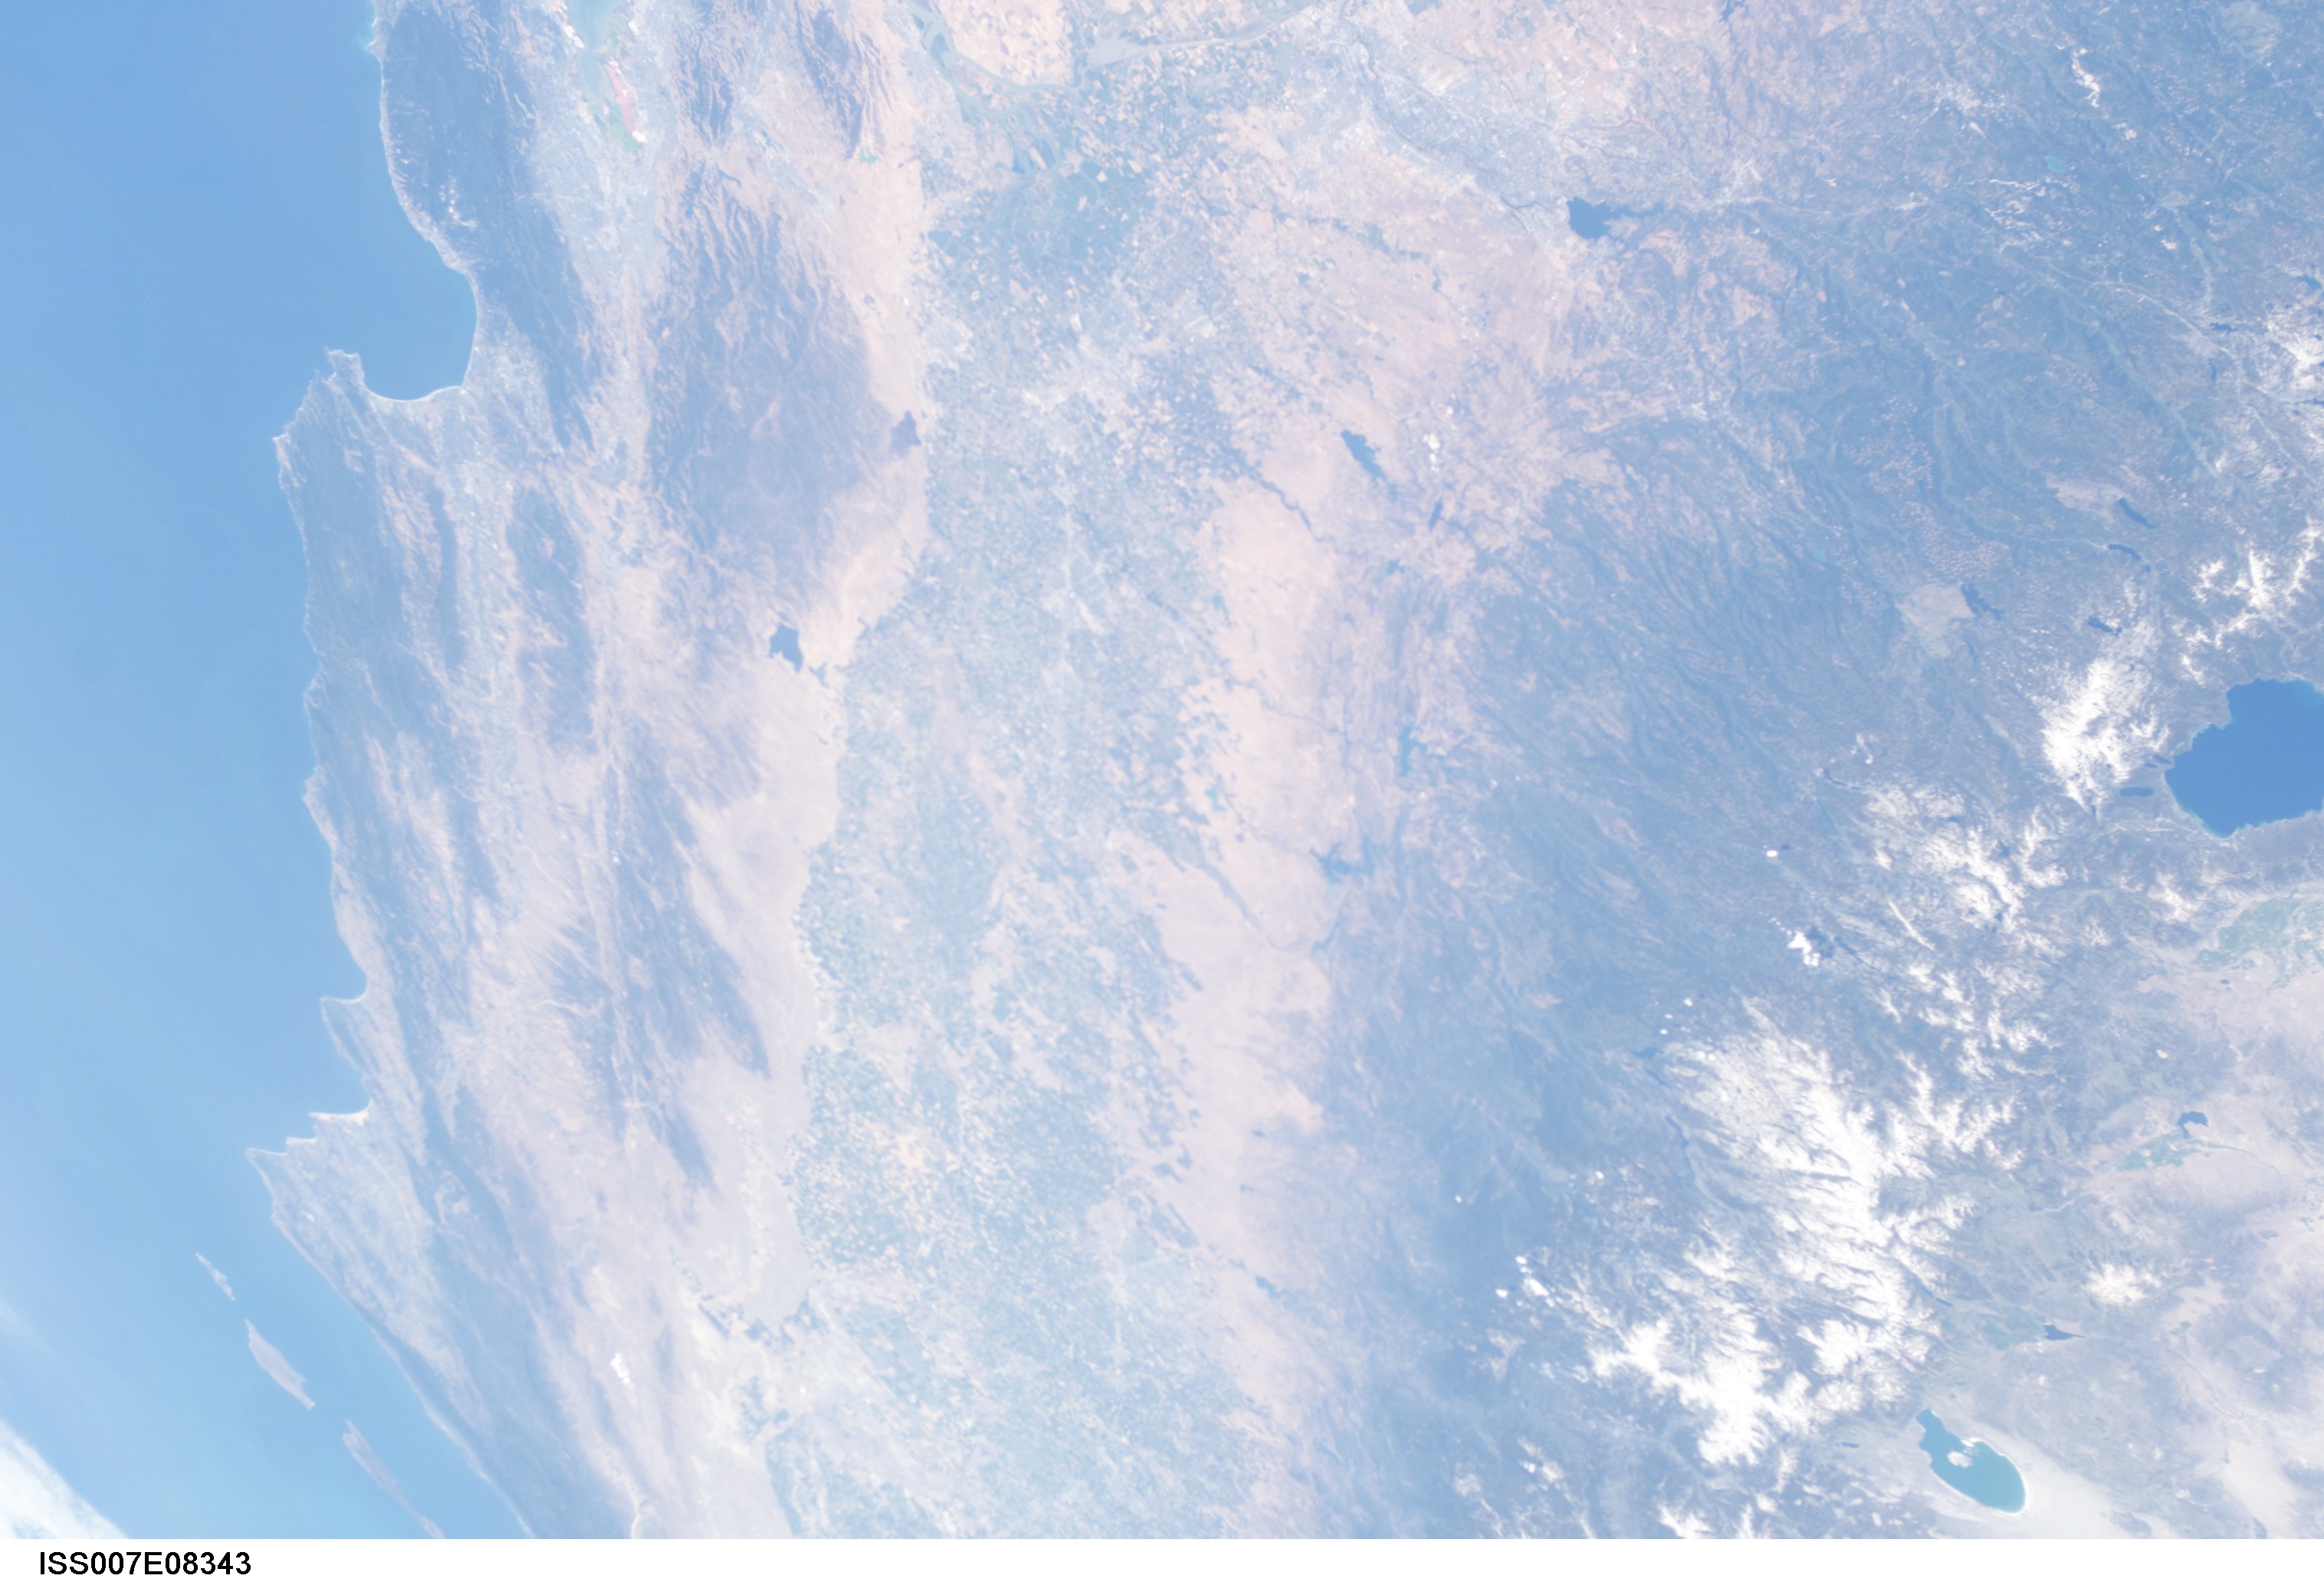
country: USA-CALIFORNIA
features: SAN JOAQUIN VALLEY, MONTEREY BAY
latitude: 38.0
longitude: -121.0
